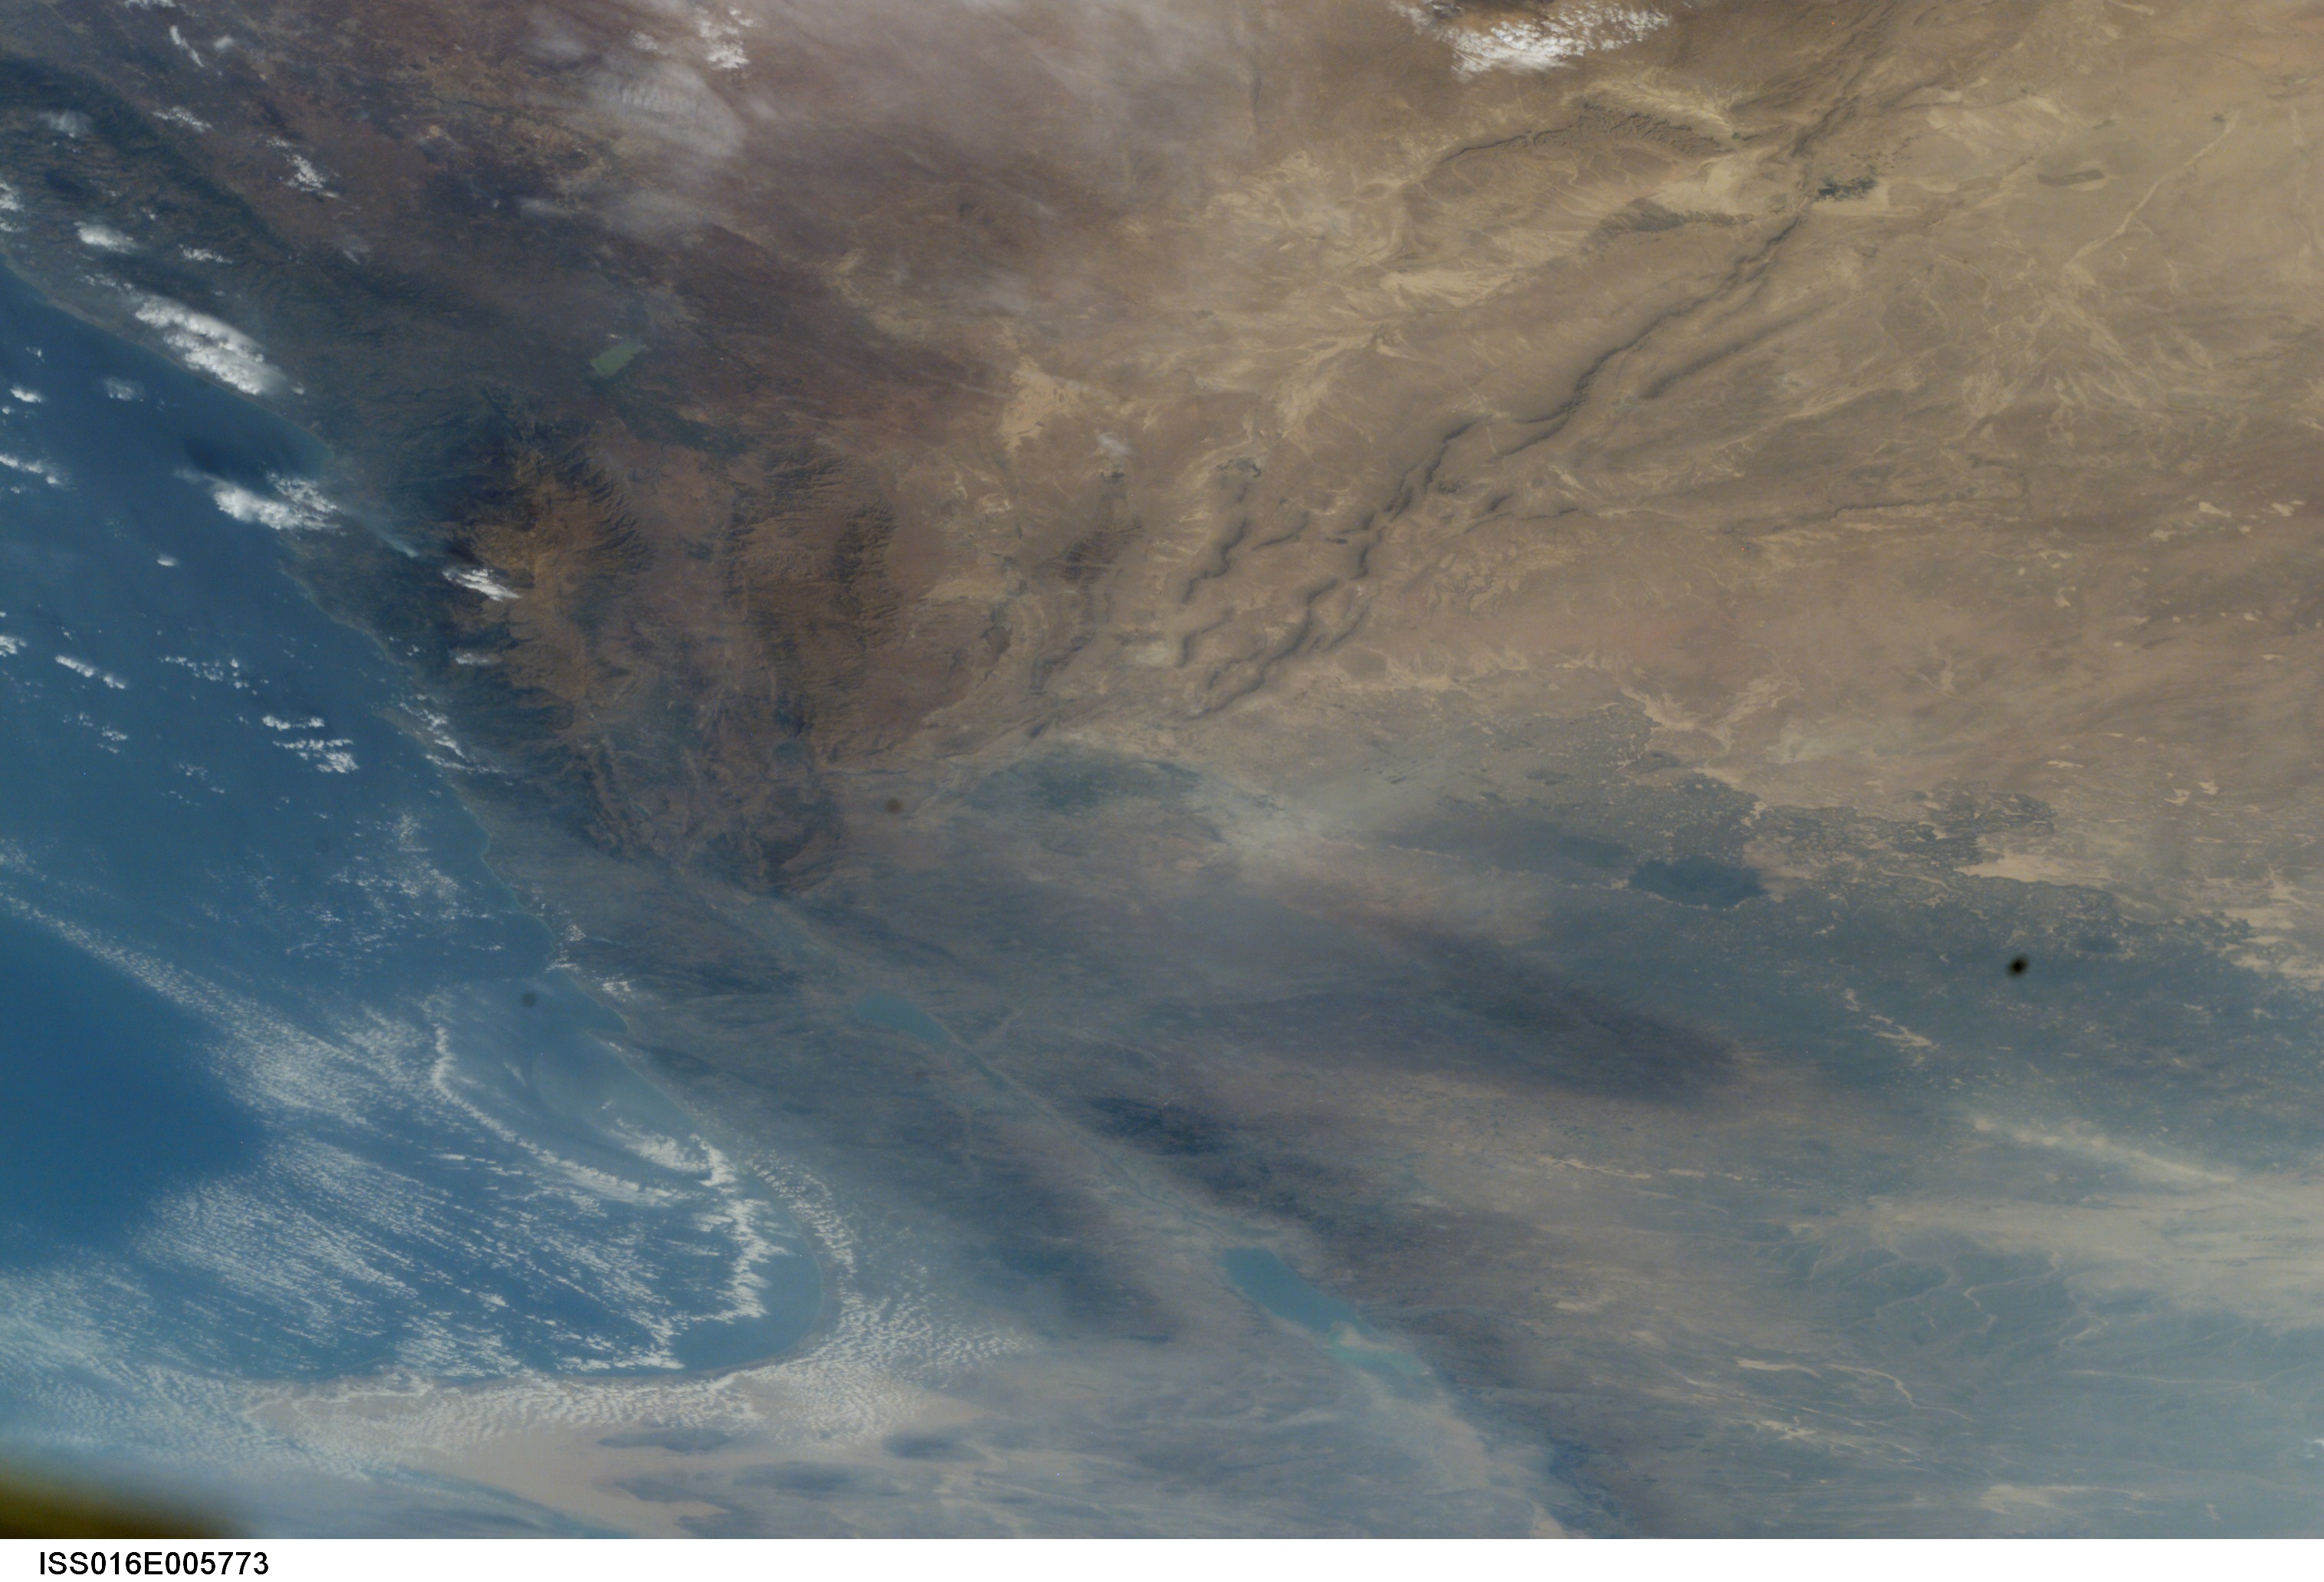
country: SYRIA
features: E. MEDITERRANEAN S., LEVANT
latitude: 33.5
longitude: 36.5
